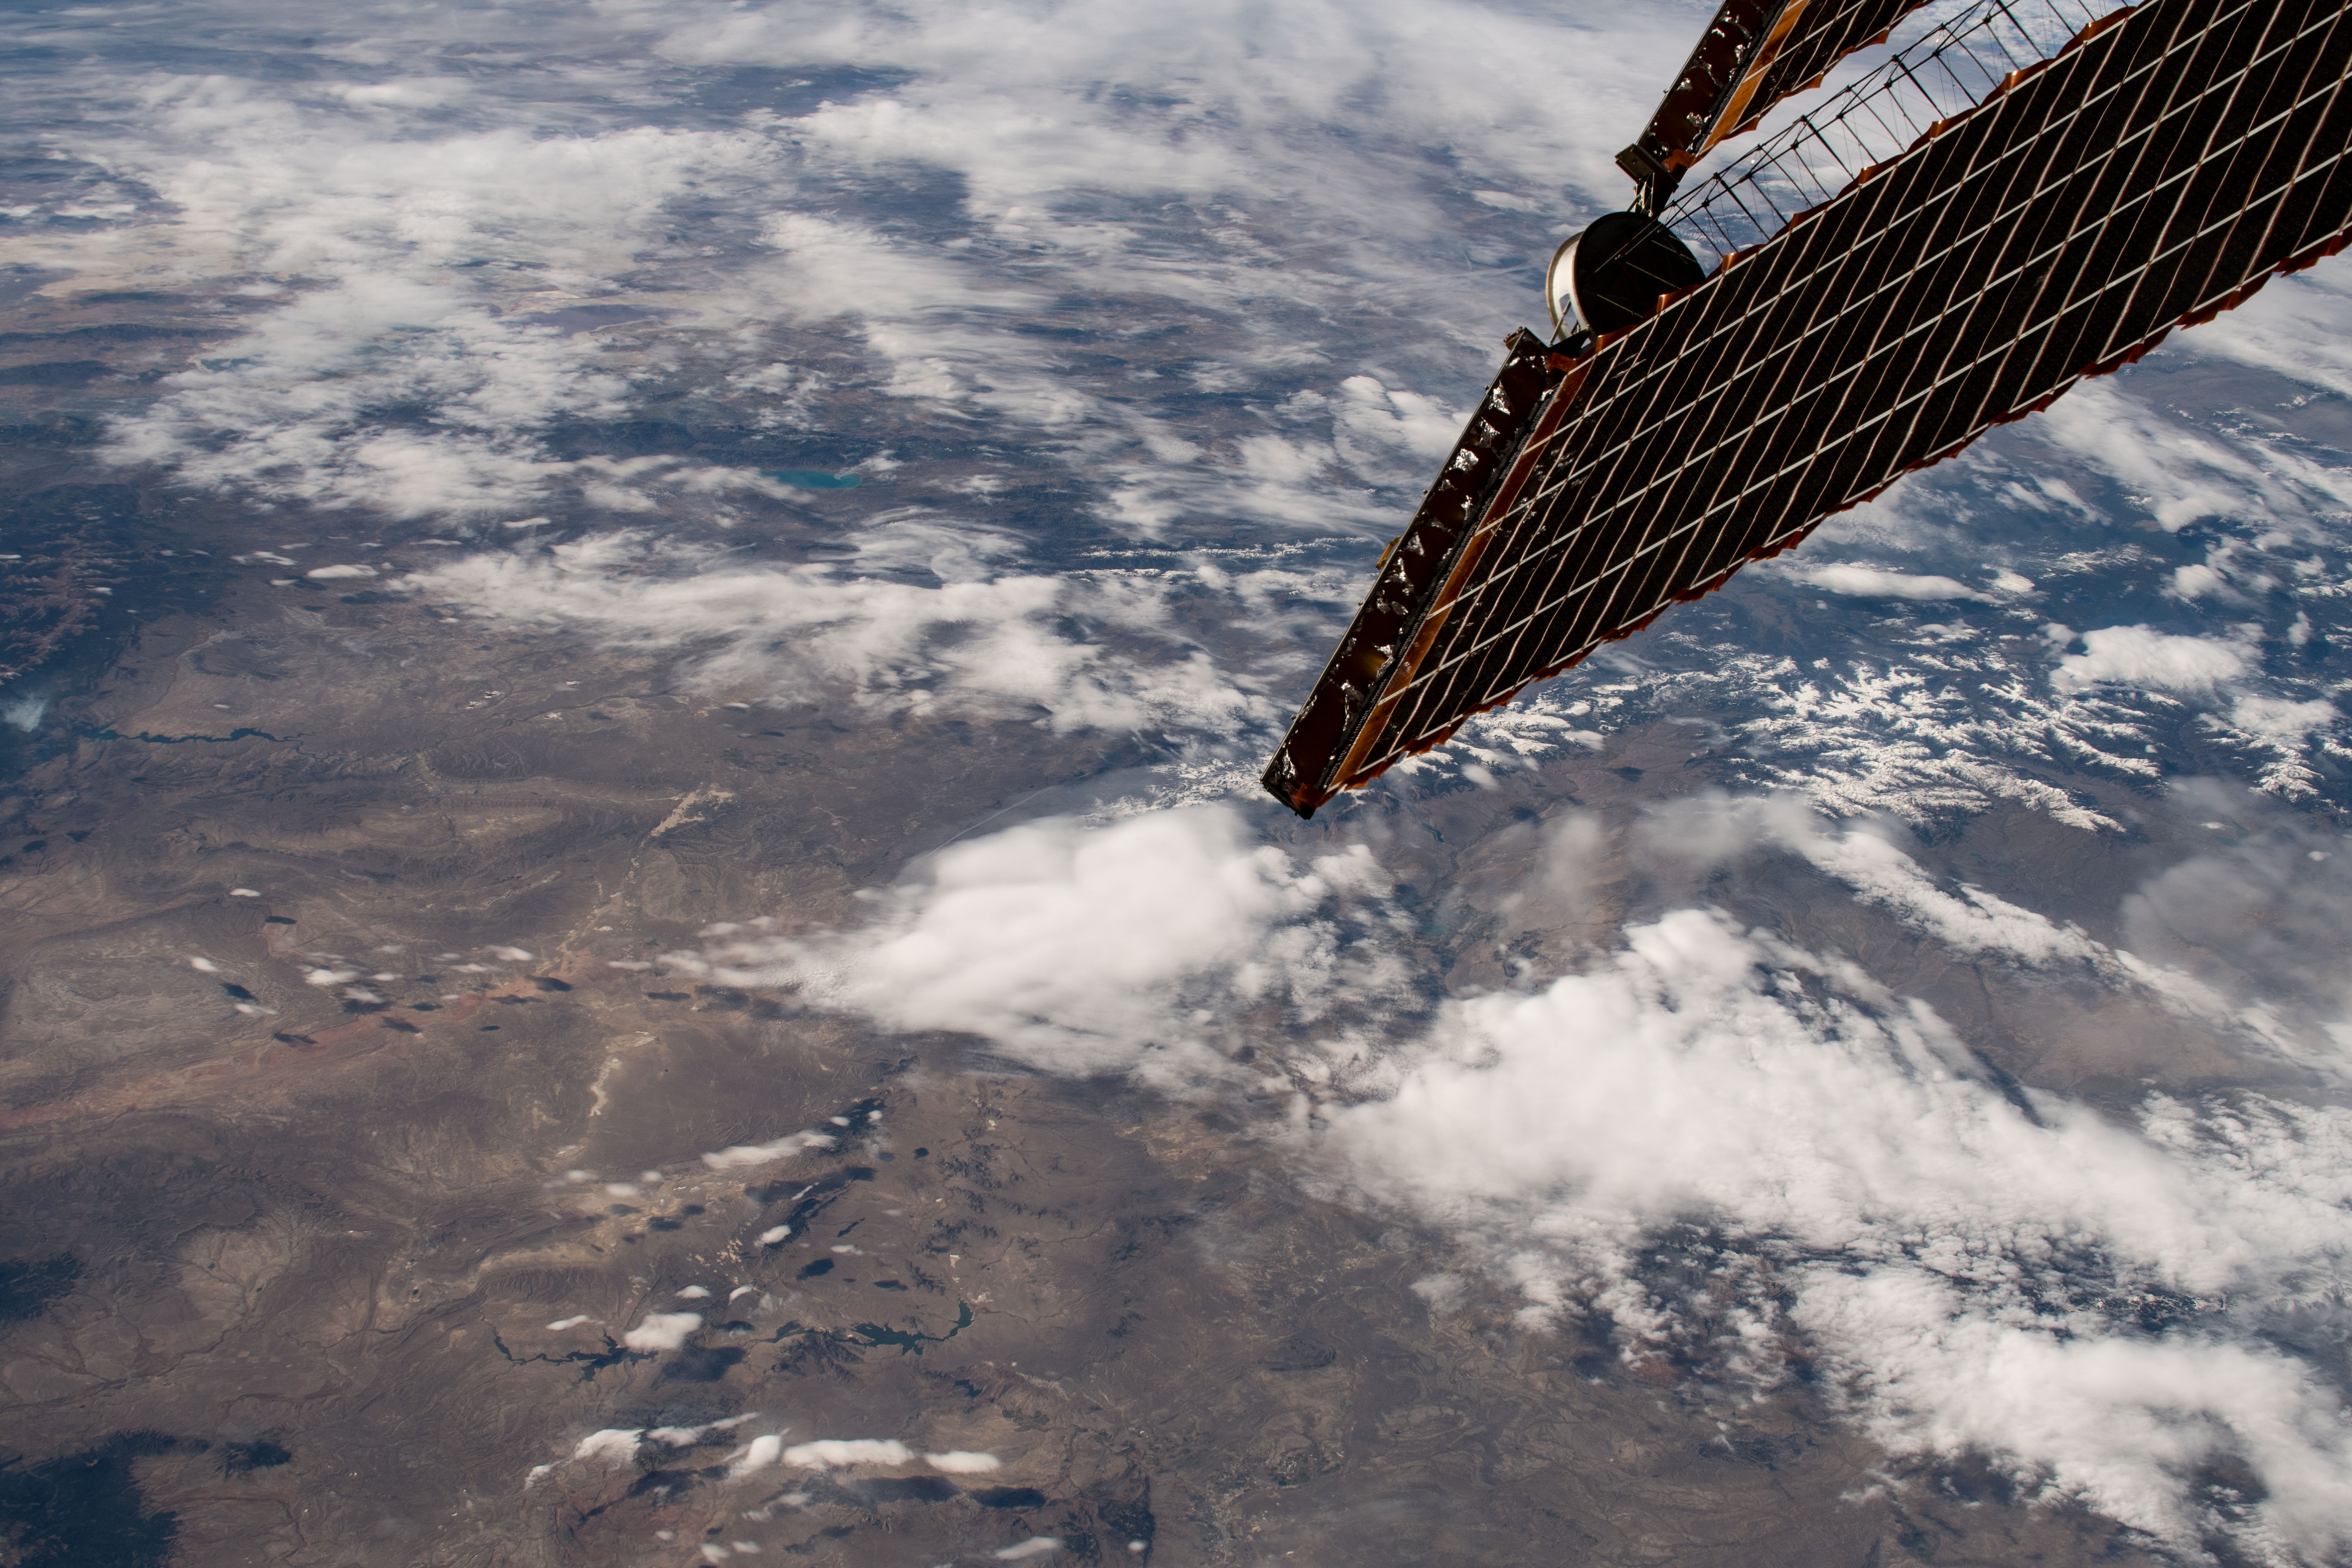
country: USA-WYOMING
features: WIND RIVER RESERVATION, PARTIAL FRAME
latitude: 42.5
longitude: -109.0
